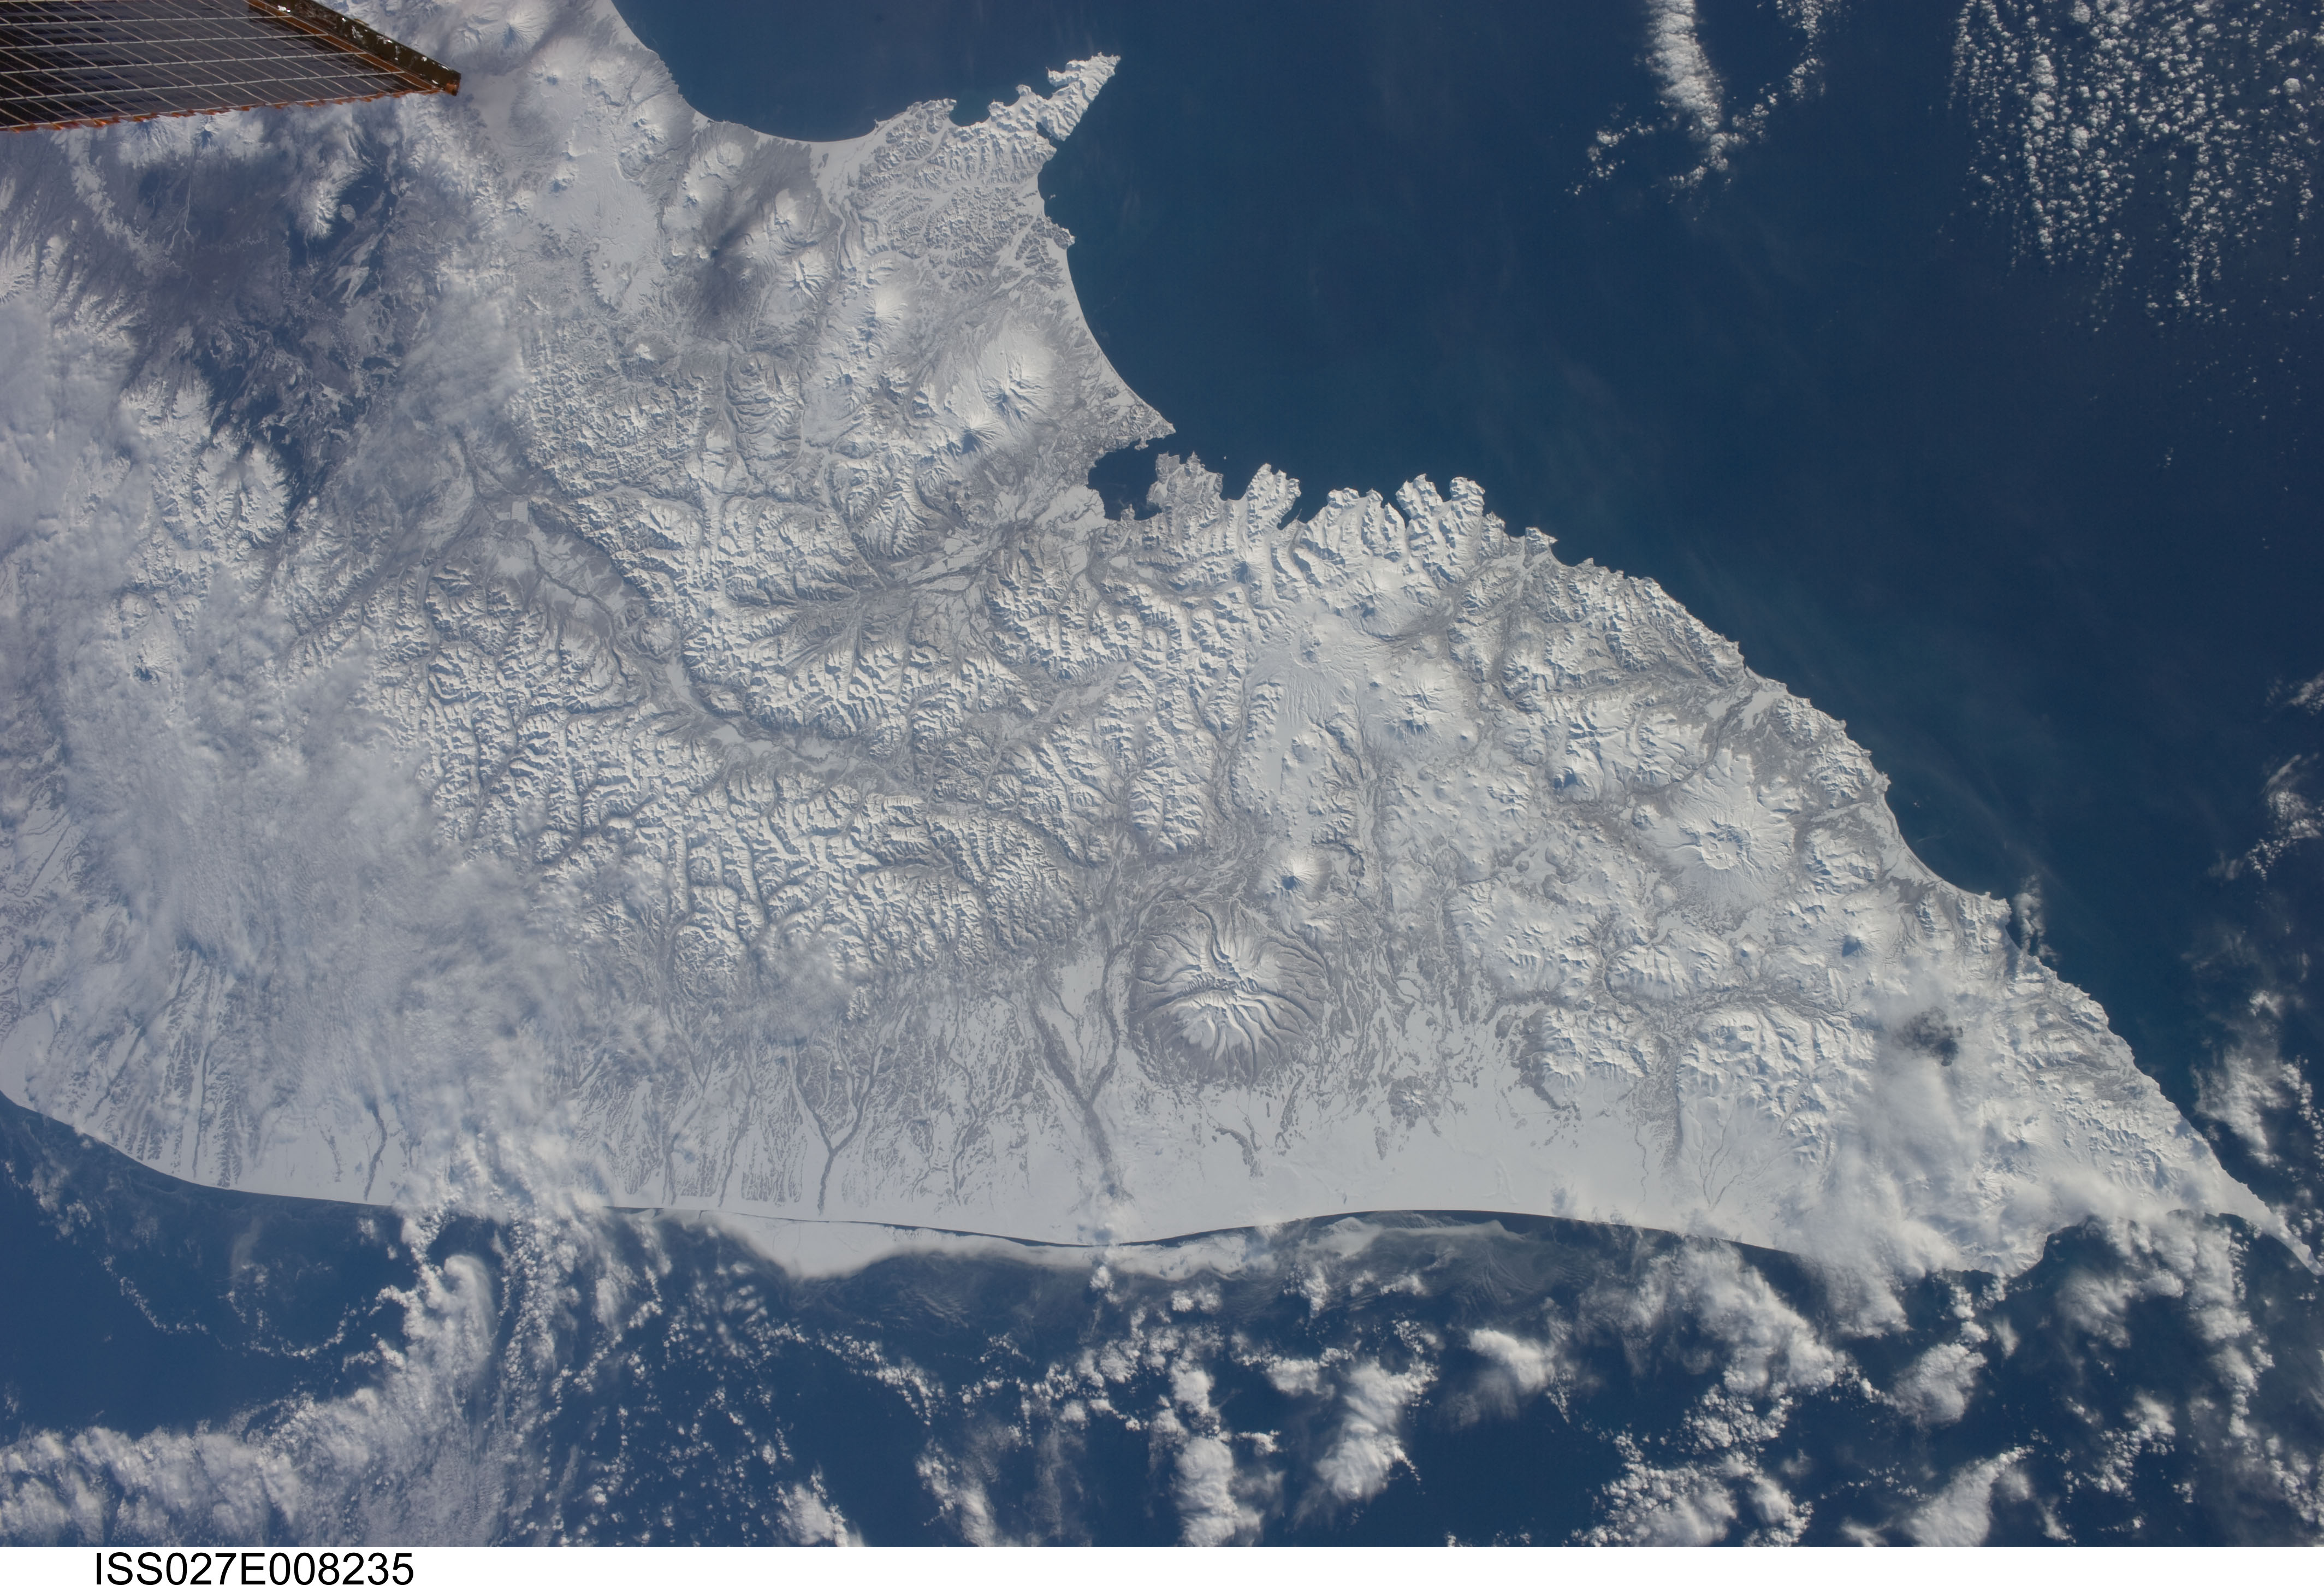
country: RUSSIAN FEDERATION
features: KAMCHATKA PEN.,KORYAKSKY VOL.,SNOW COVER,AVACHINSKY VOL.,BERING S.,S. OF OKHOTSK,KAMBALNY VOL.,ZHUPANOVSKY VOL.
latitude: 53.0
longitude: 157.5
